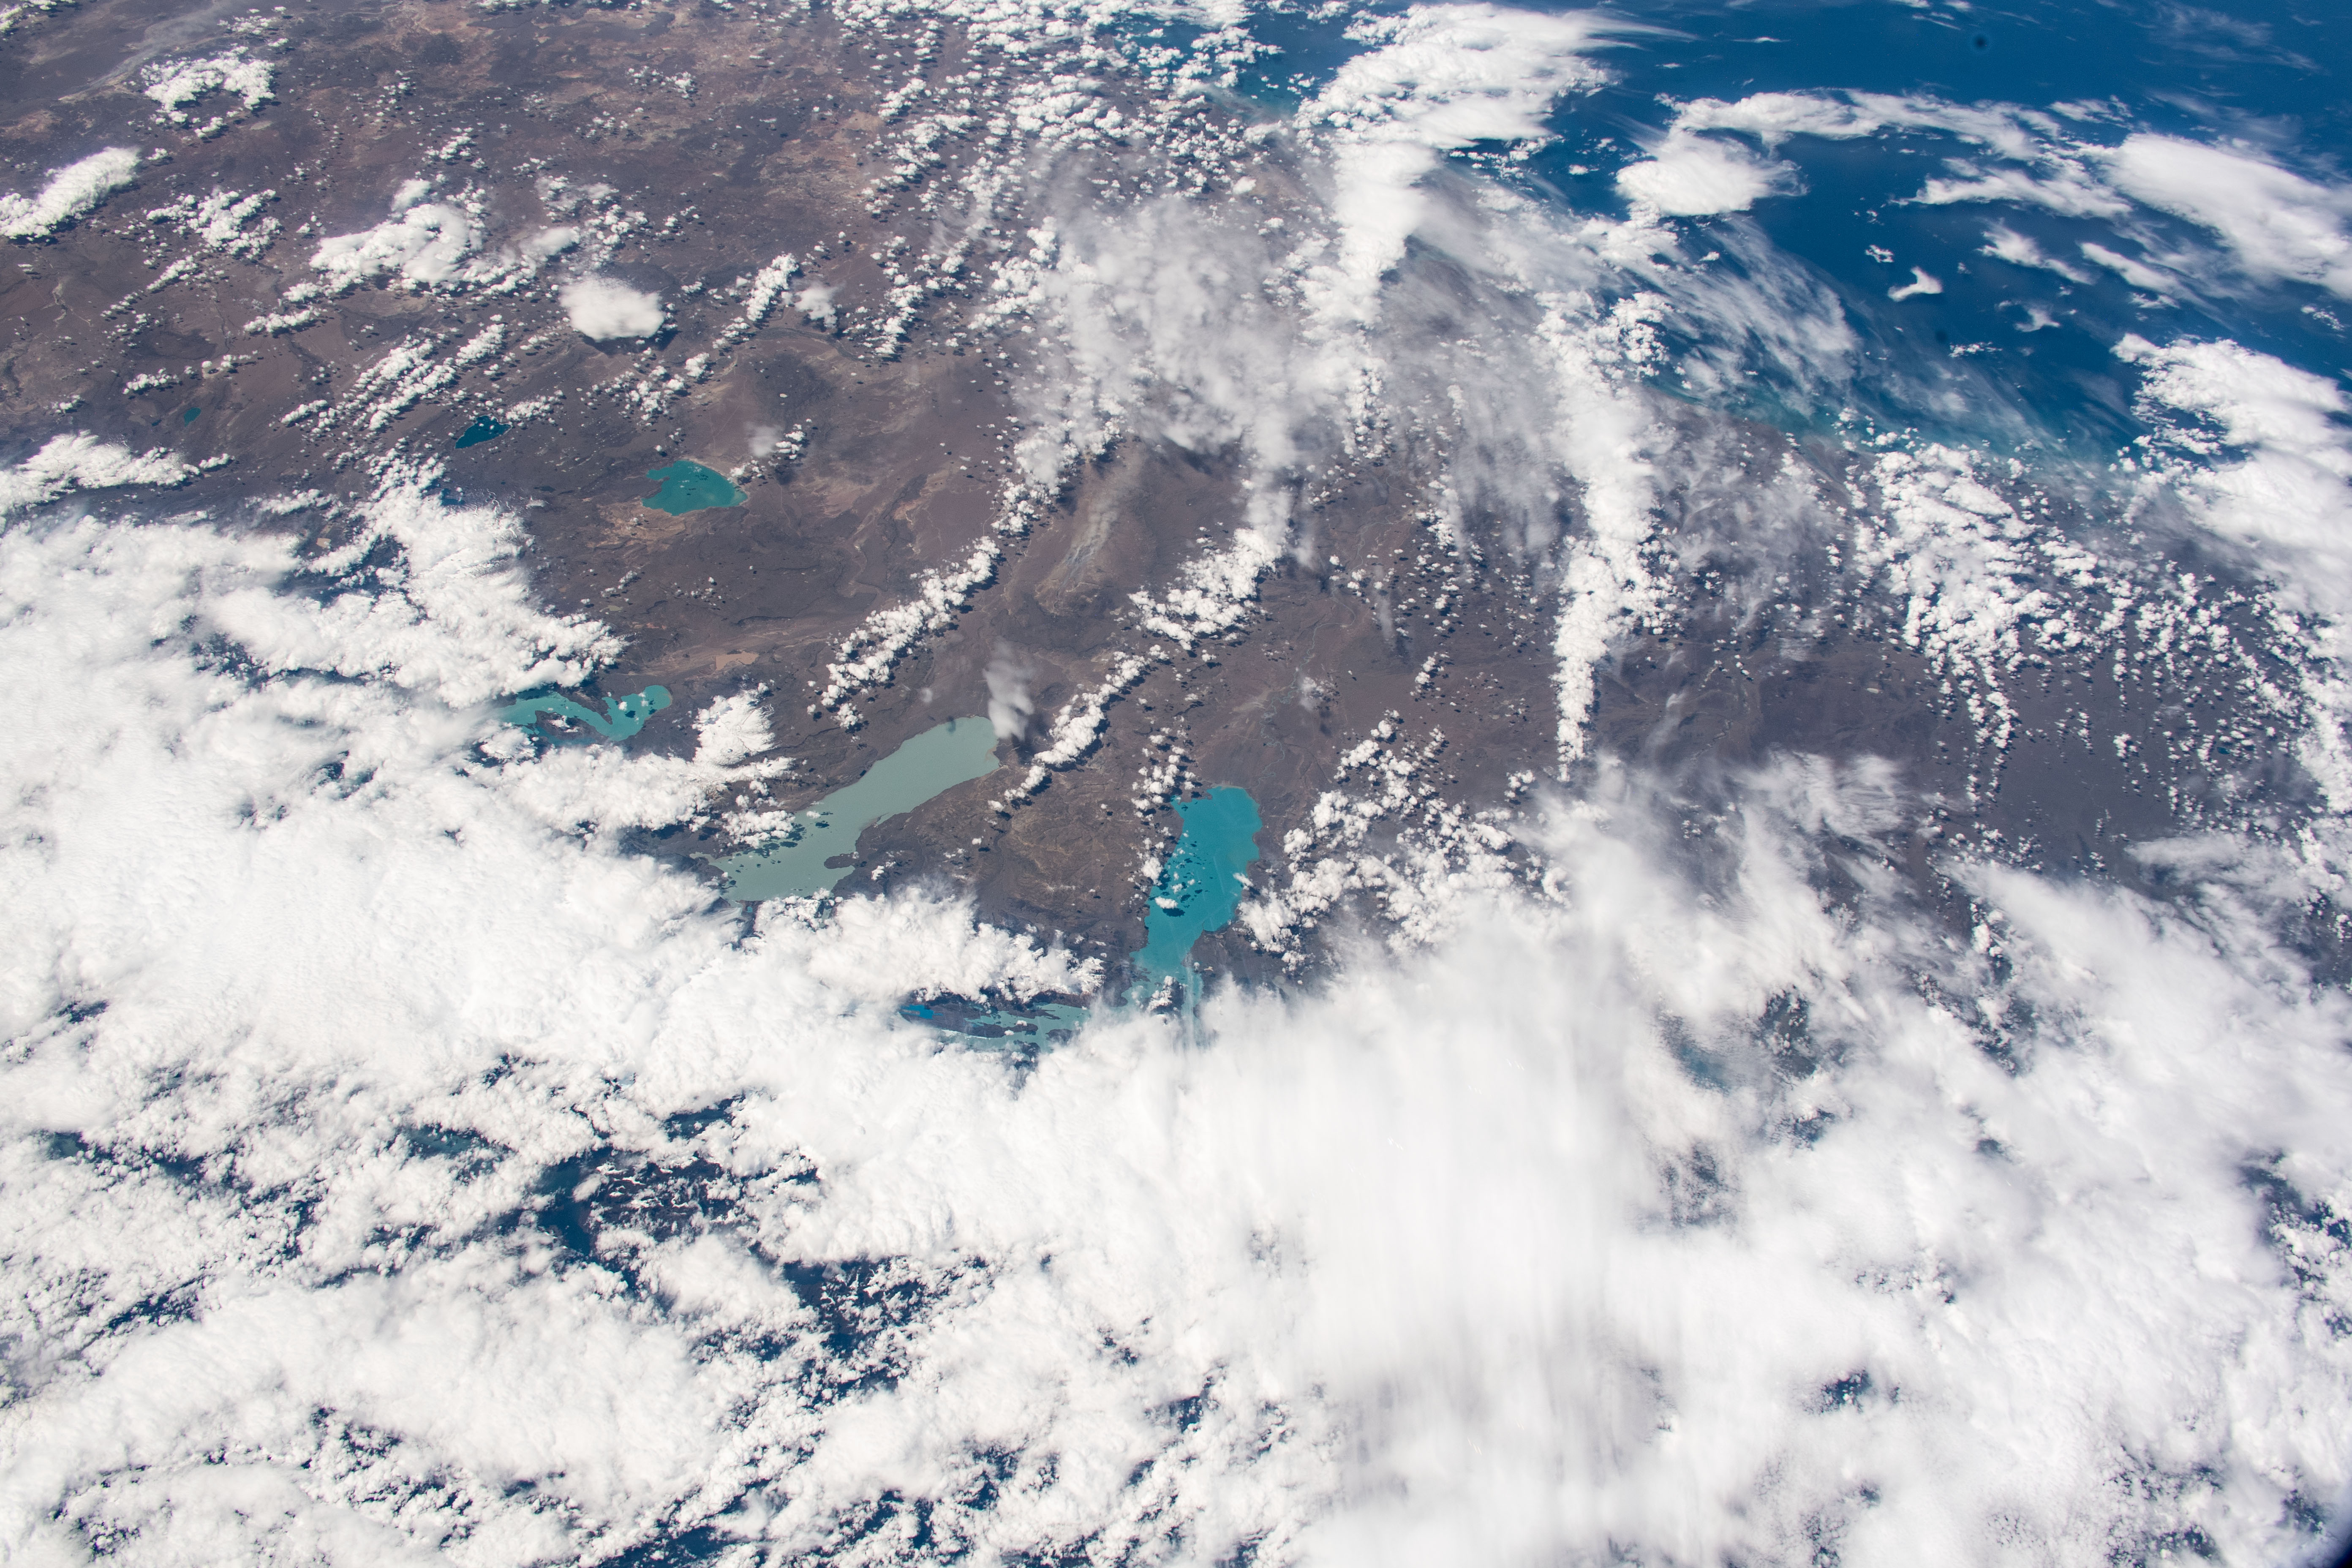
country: ARGENTINA
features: ARGENTINO LAKE, VIEDMA LAKE, O'HIGGINS/SAN MARTIN LAKE, CARDIEL LAKE
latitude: -50.0
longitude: -72.0
